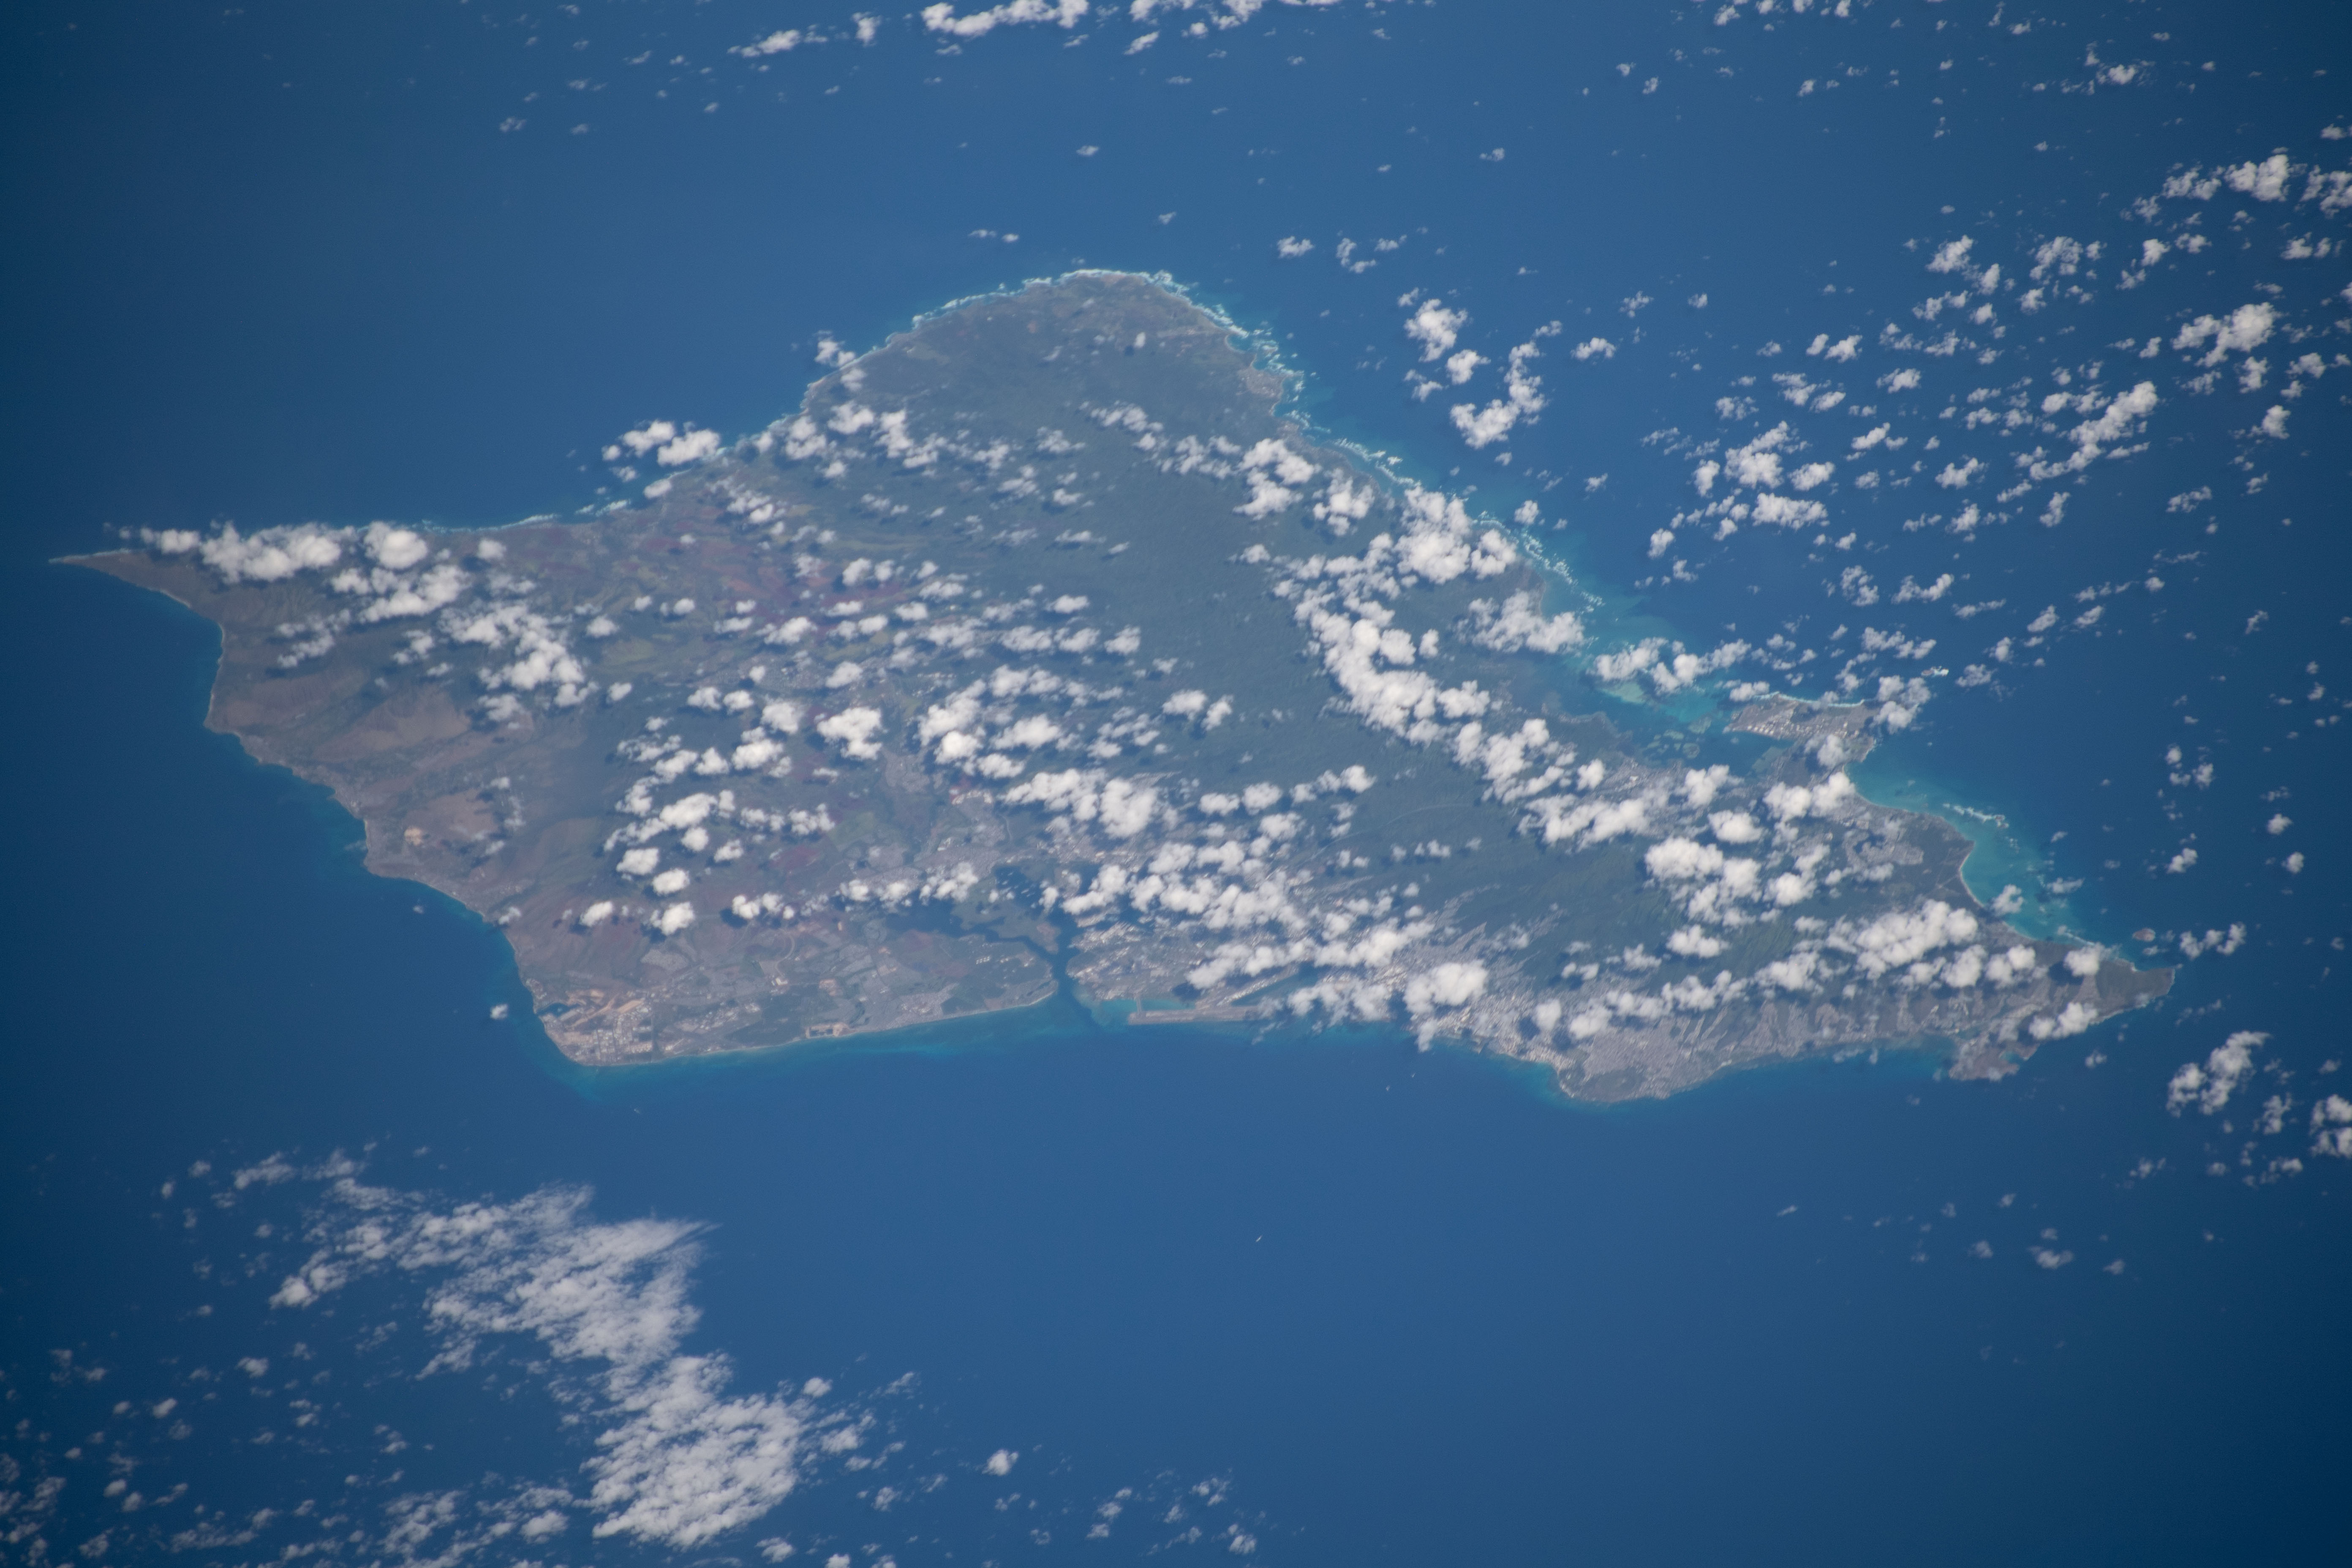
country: USA-HAWAII
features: O'AHU, PEARL HARBOR, WAIMALU
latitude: 21.4
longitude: -157.9
